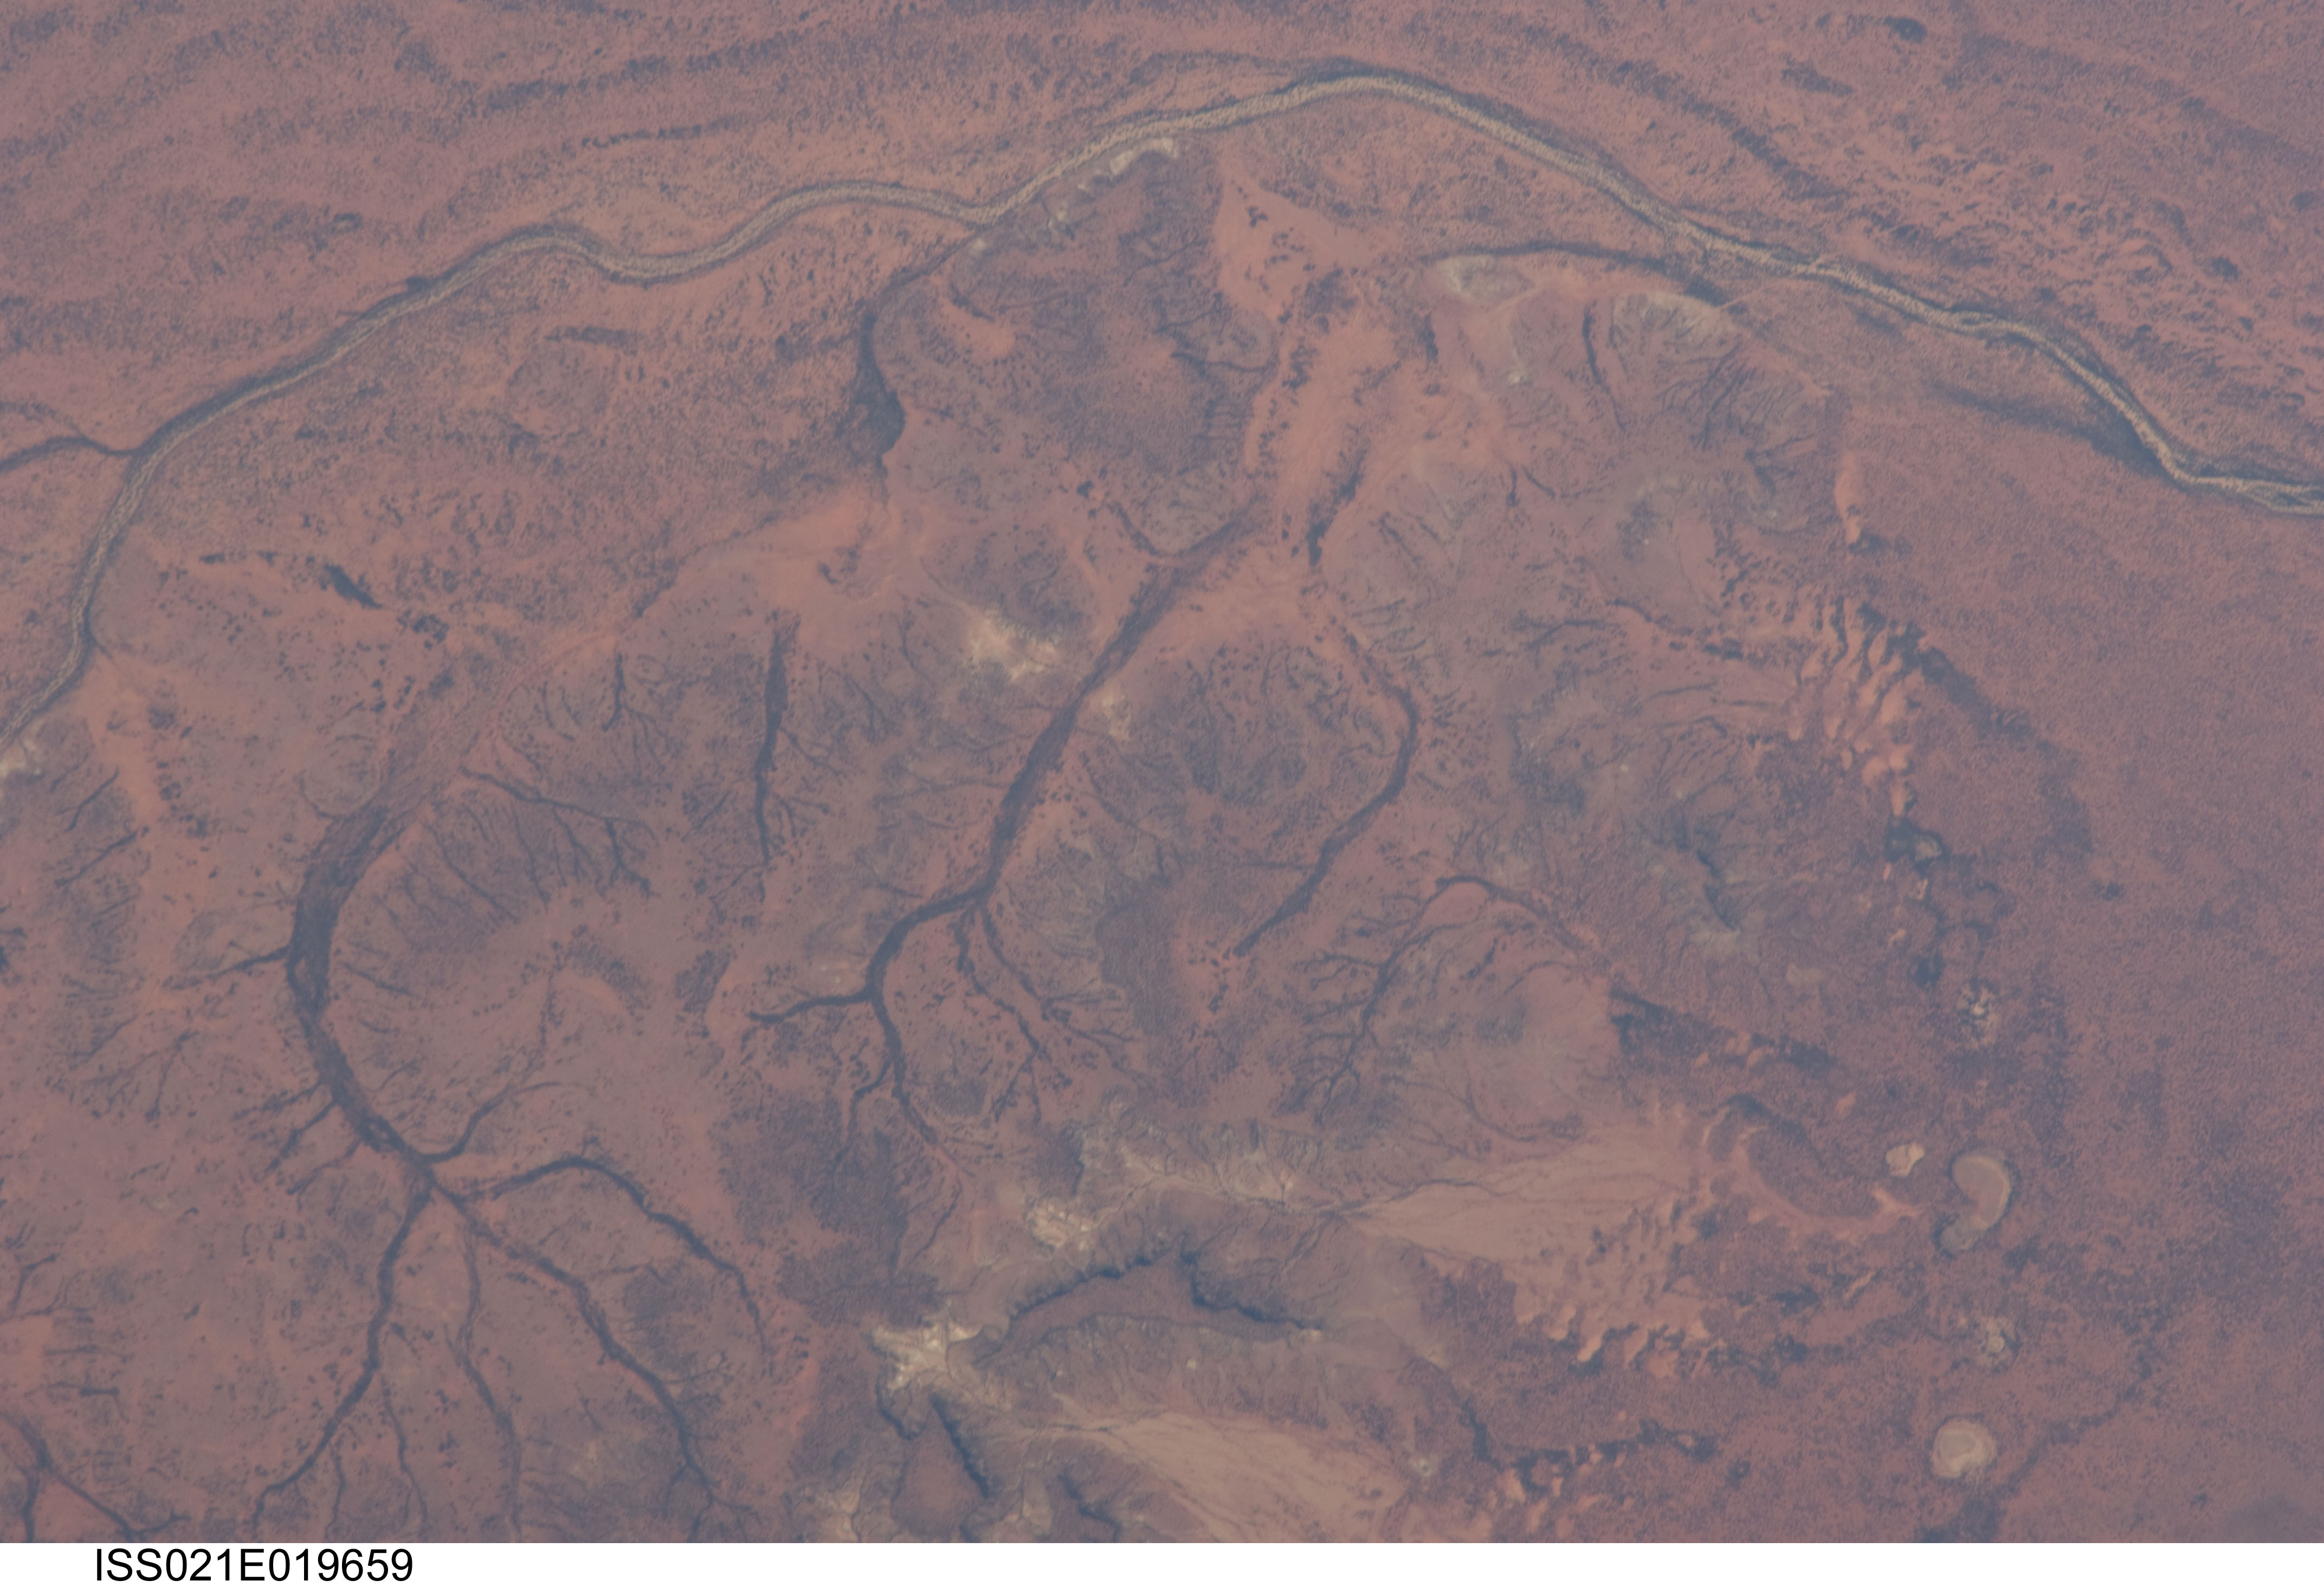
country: AUSTRALIA-SA
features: CURALULLA RIVER, DRAINAGE, DUNES
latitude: -26.4
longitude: 134.0
